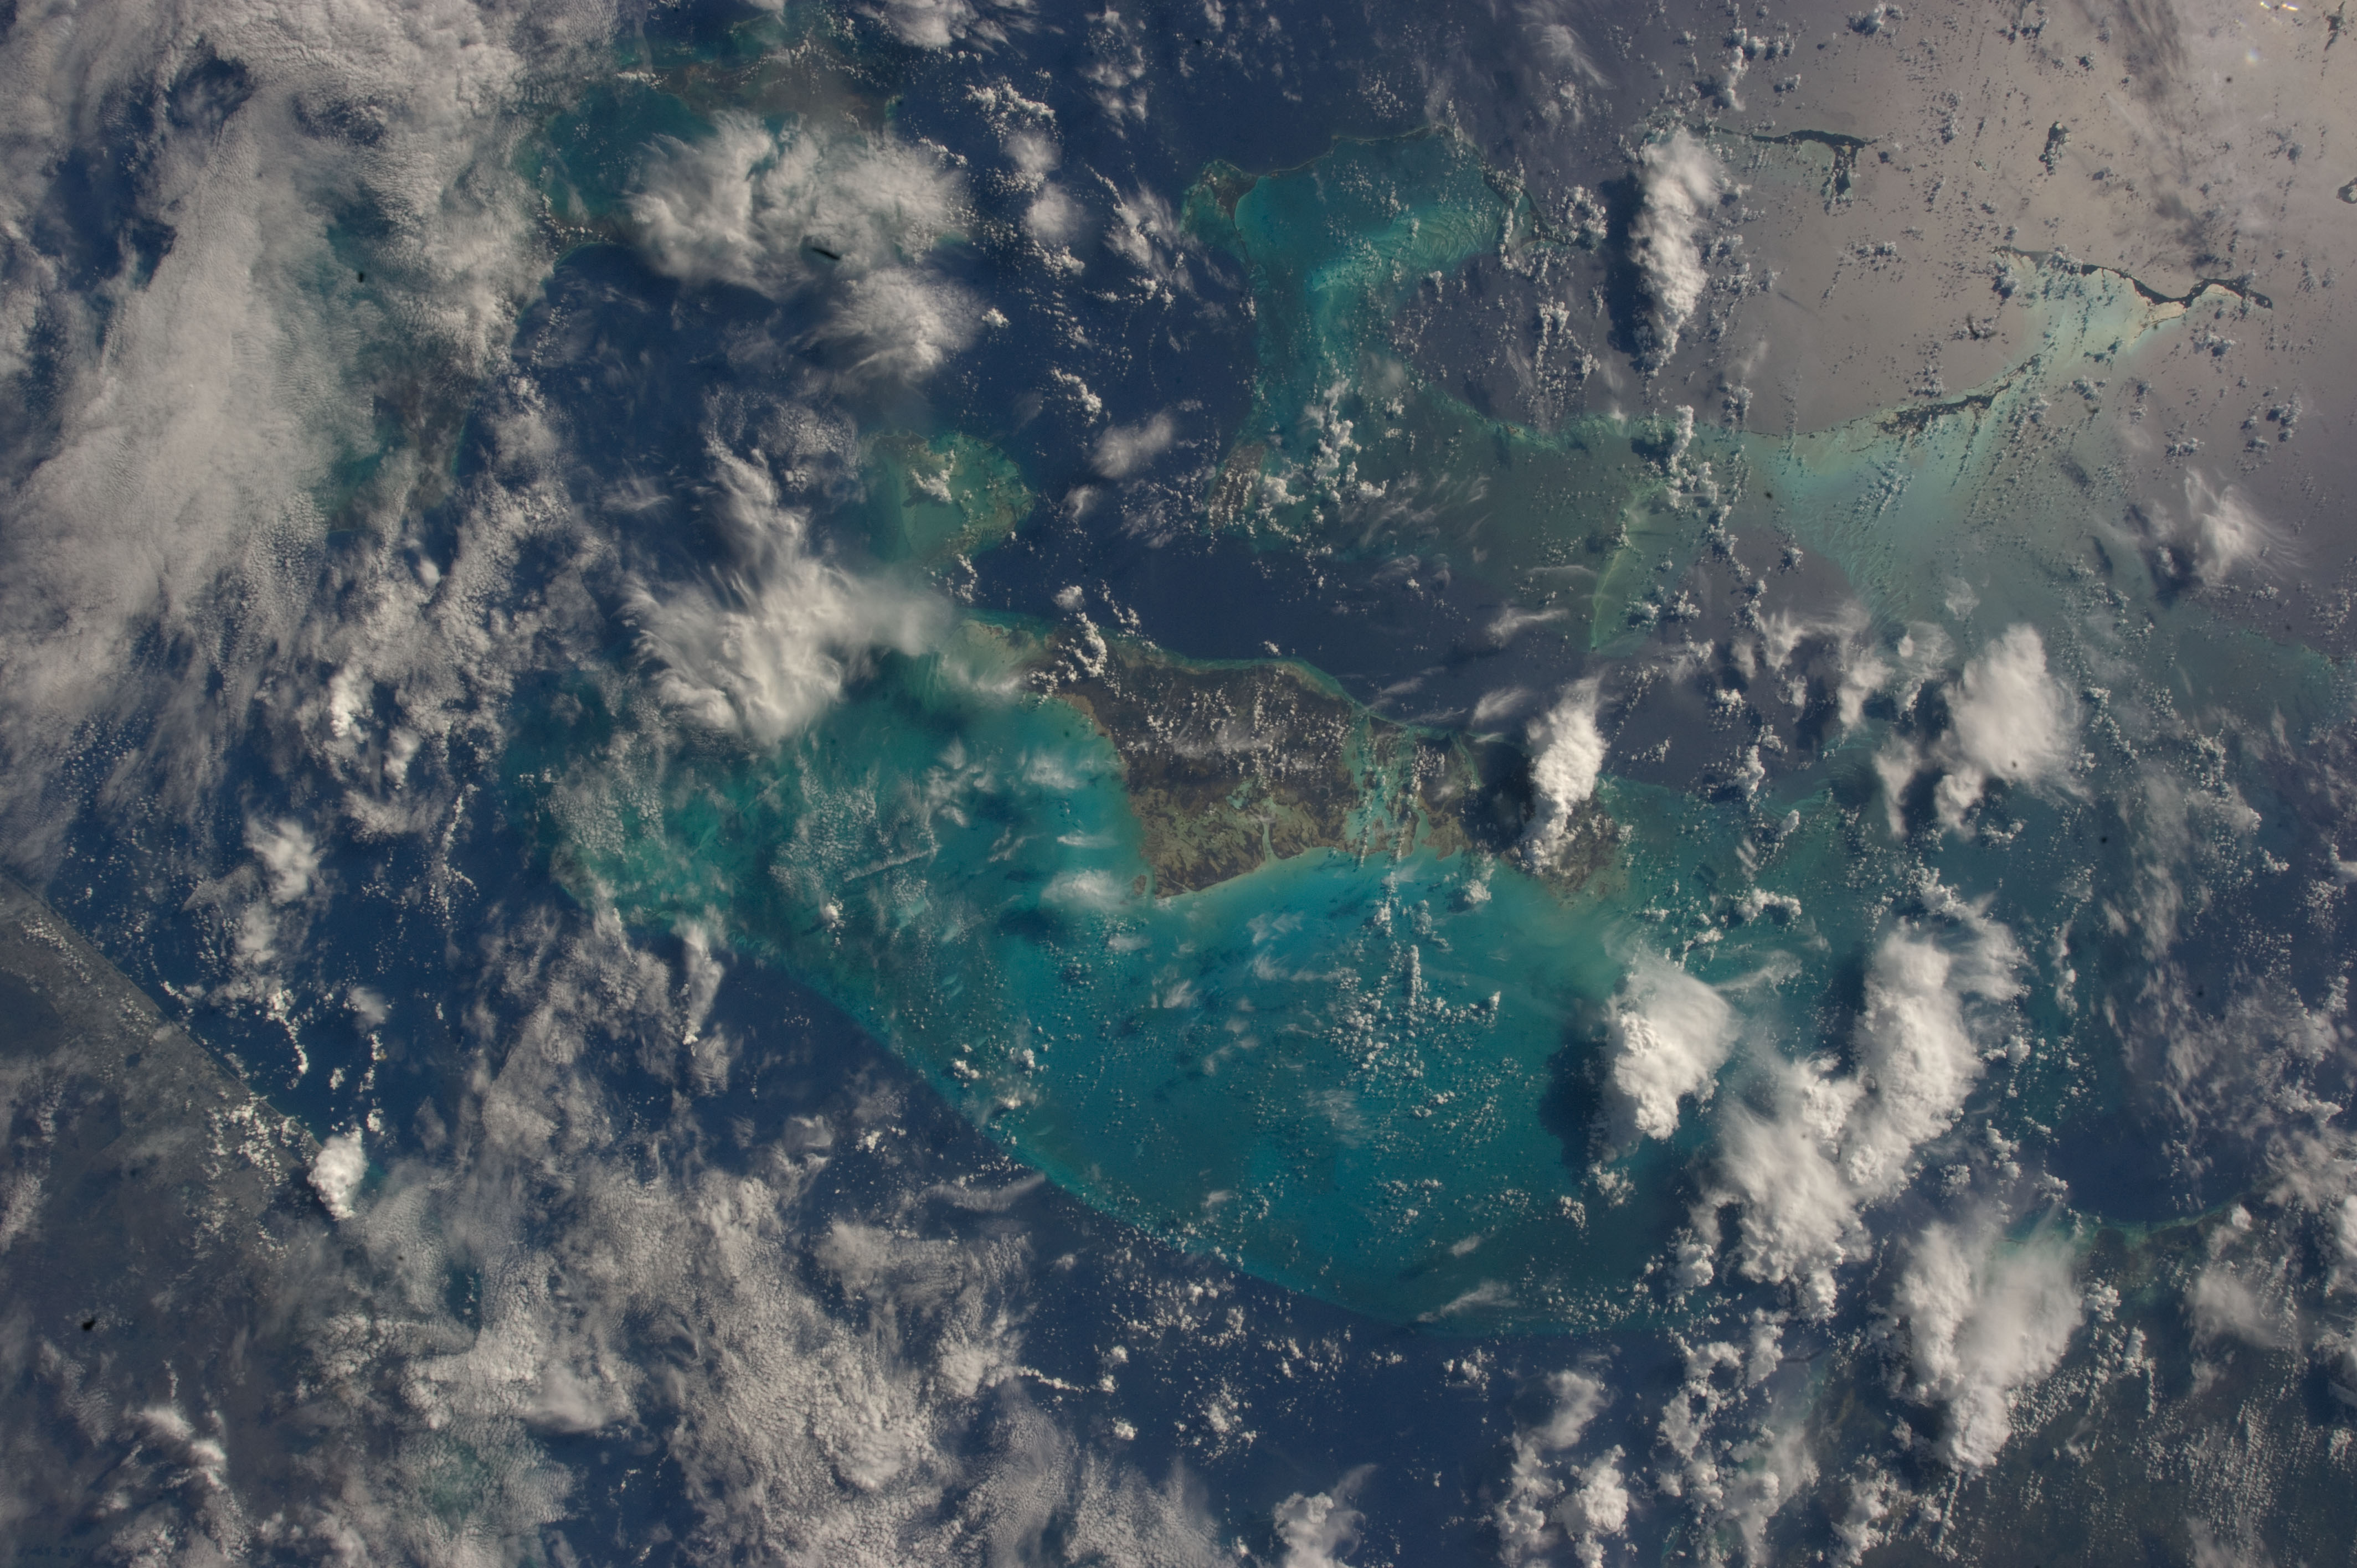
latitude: 25.0
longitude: -78.0
